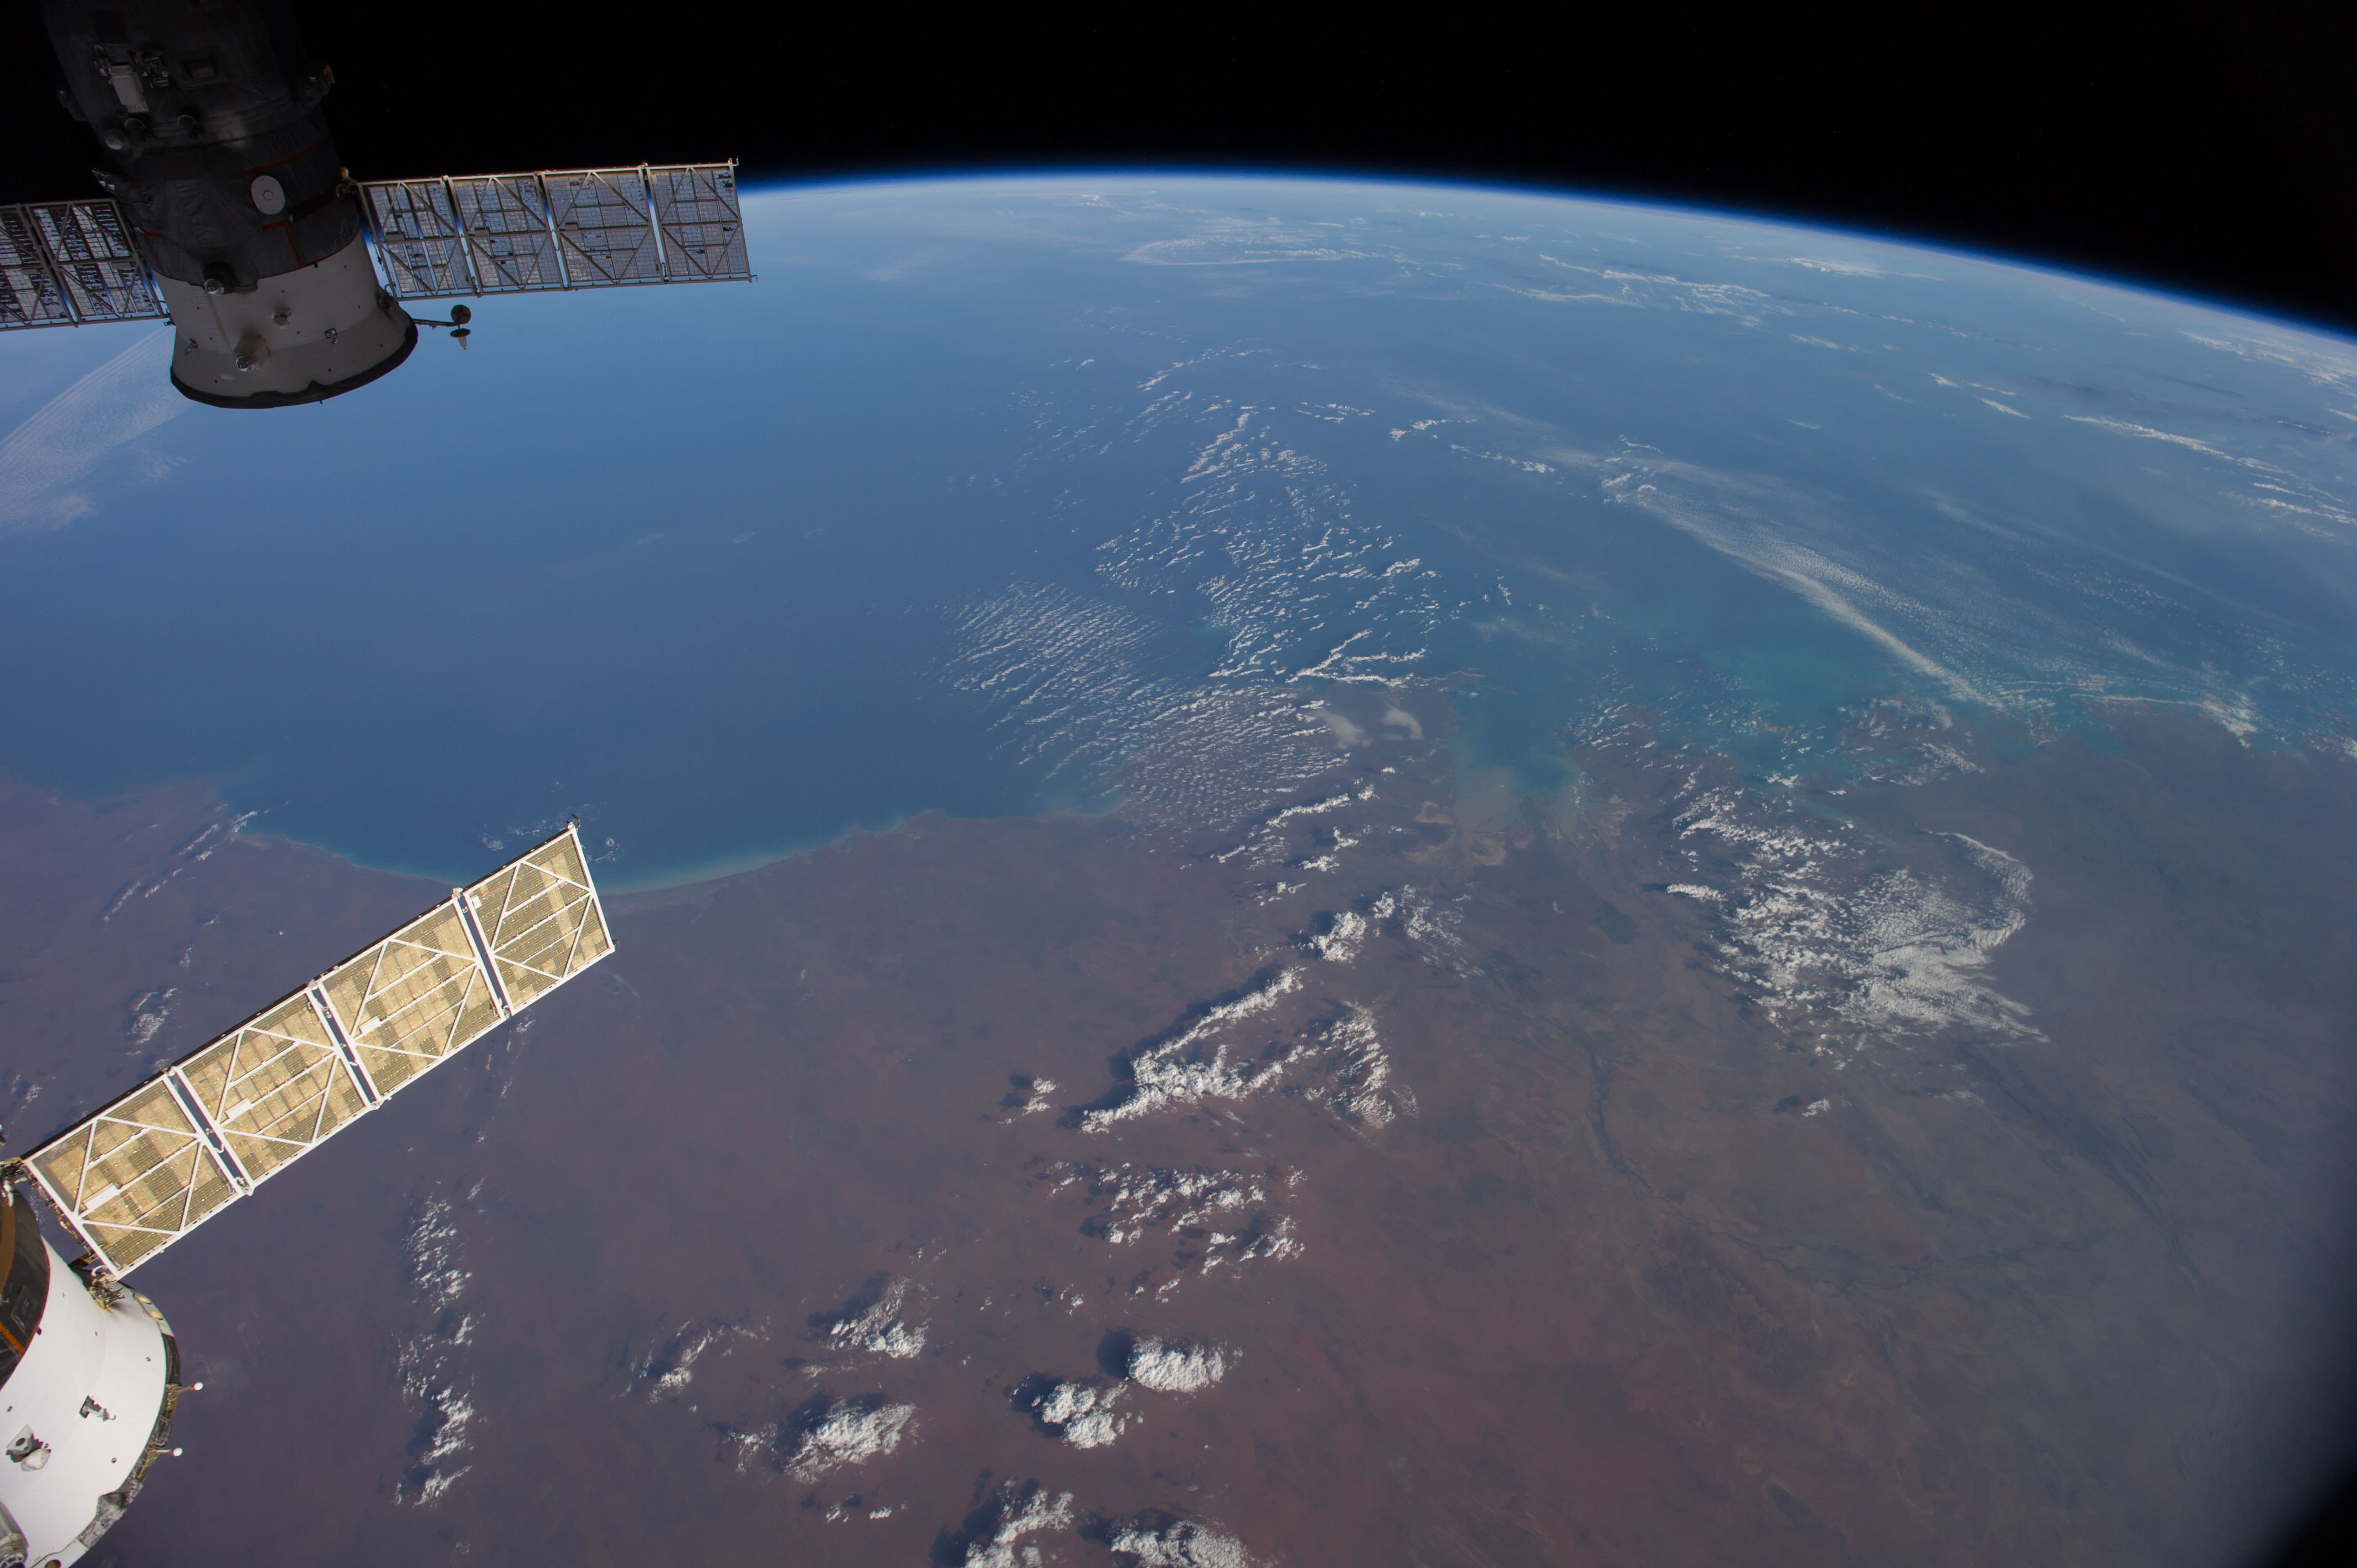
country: AUSTRALIA-WA
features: INDIAN O., KING SOUND, FITZROY R., ATMOSPHERIC LIMB
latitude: -18.0
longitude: 122.5
